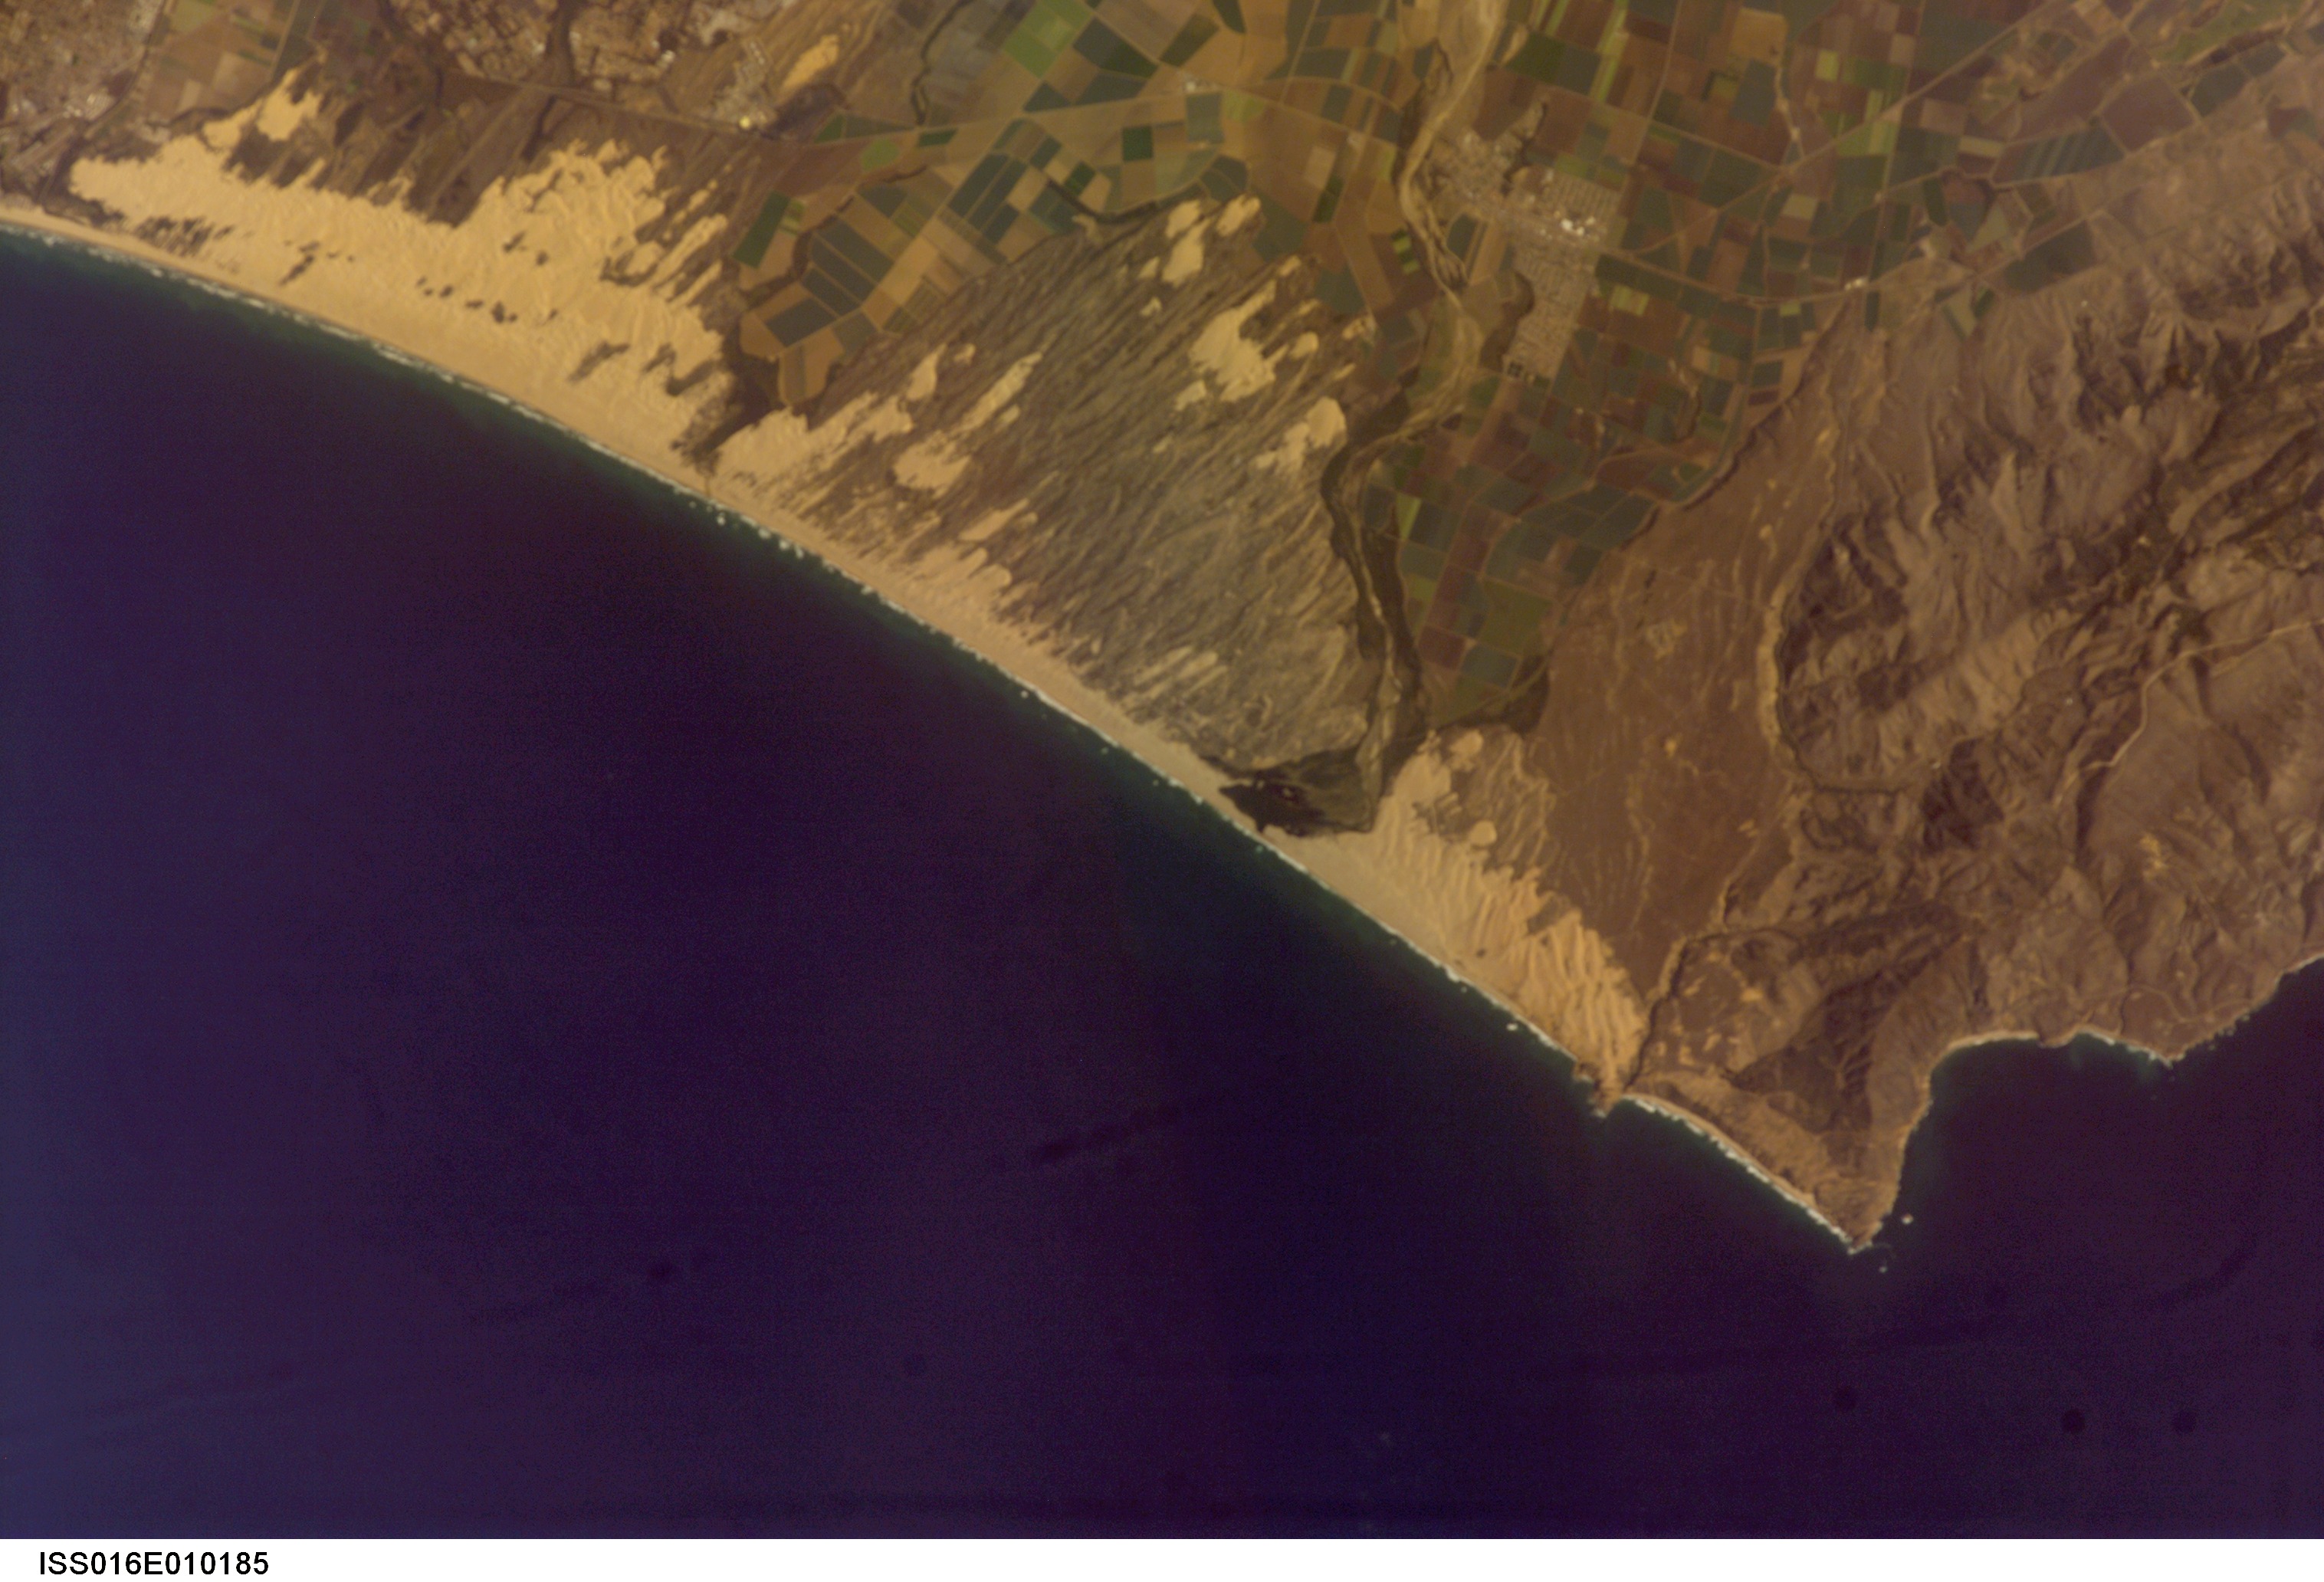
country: USA-CALIFORNIA
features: PACIFIC O., COASTAL DUNES, AGR.
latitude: 35.0
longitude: -120.7
